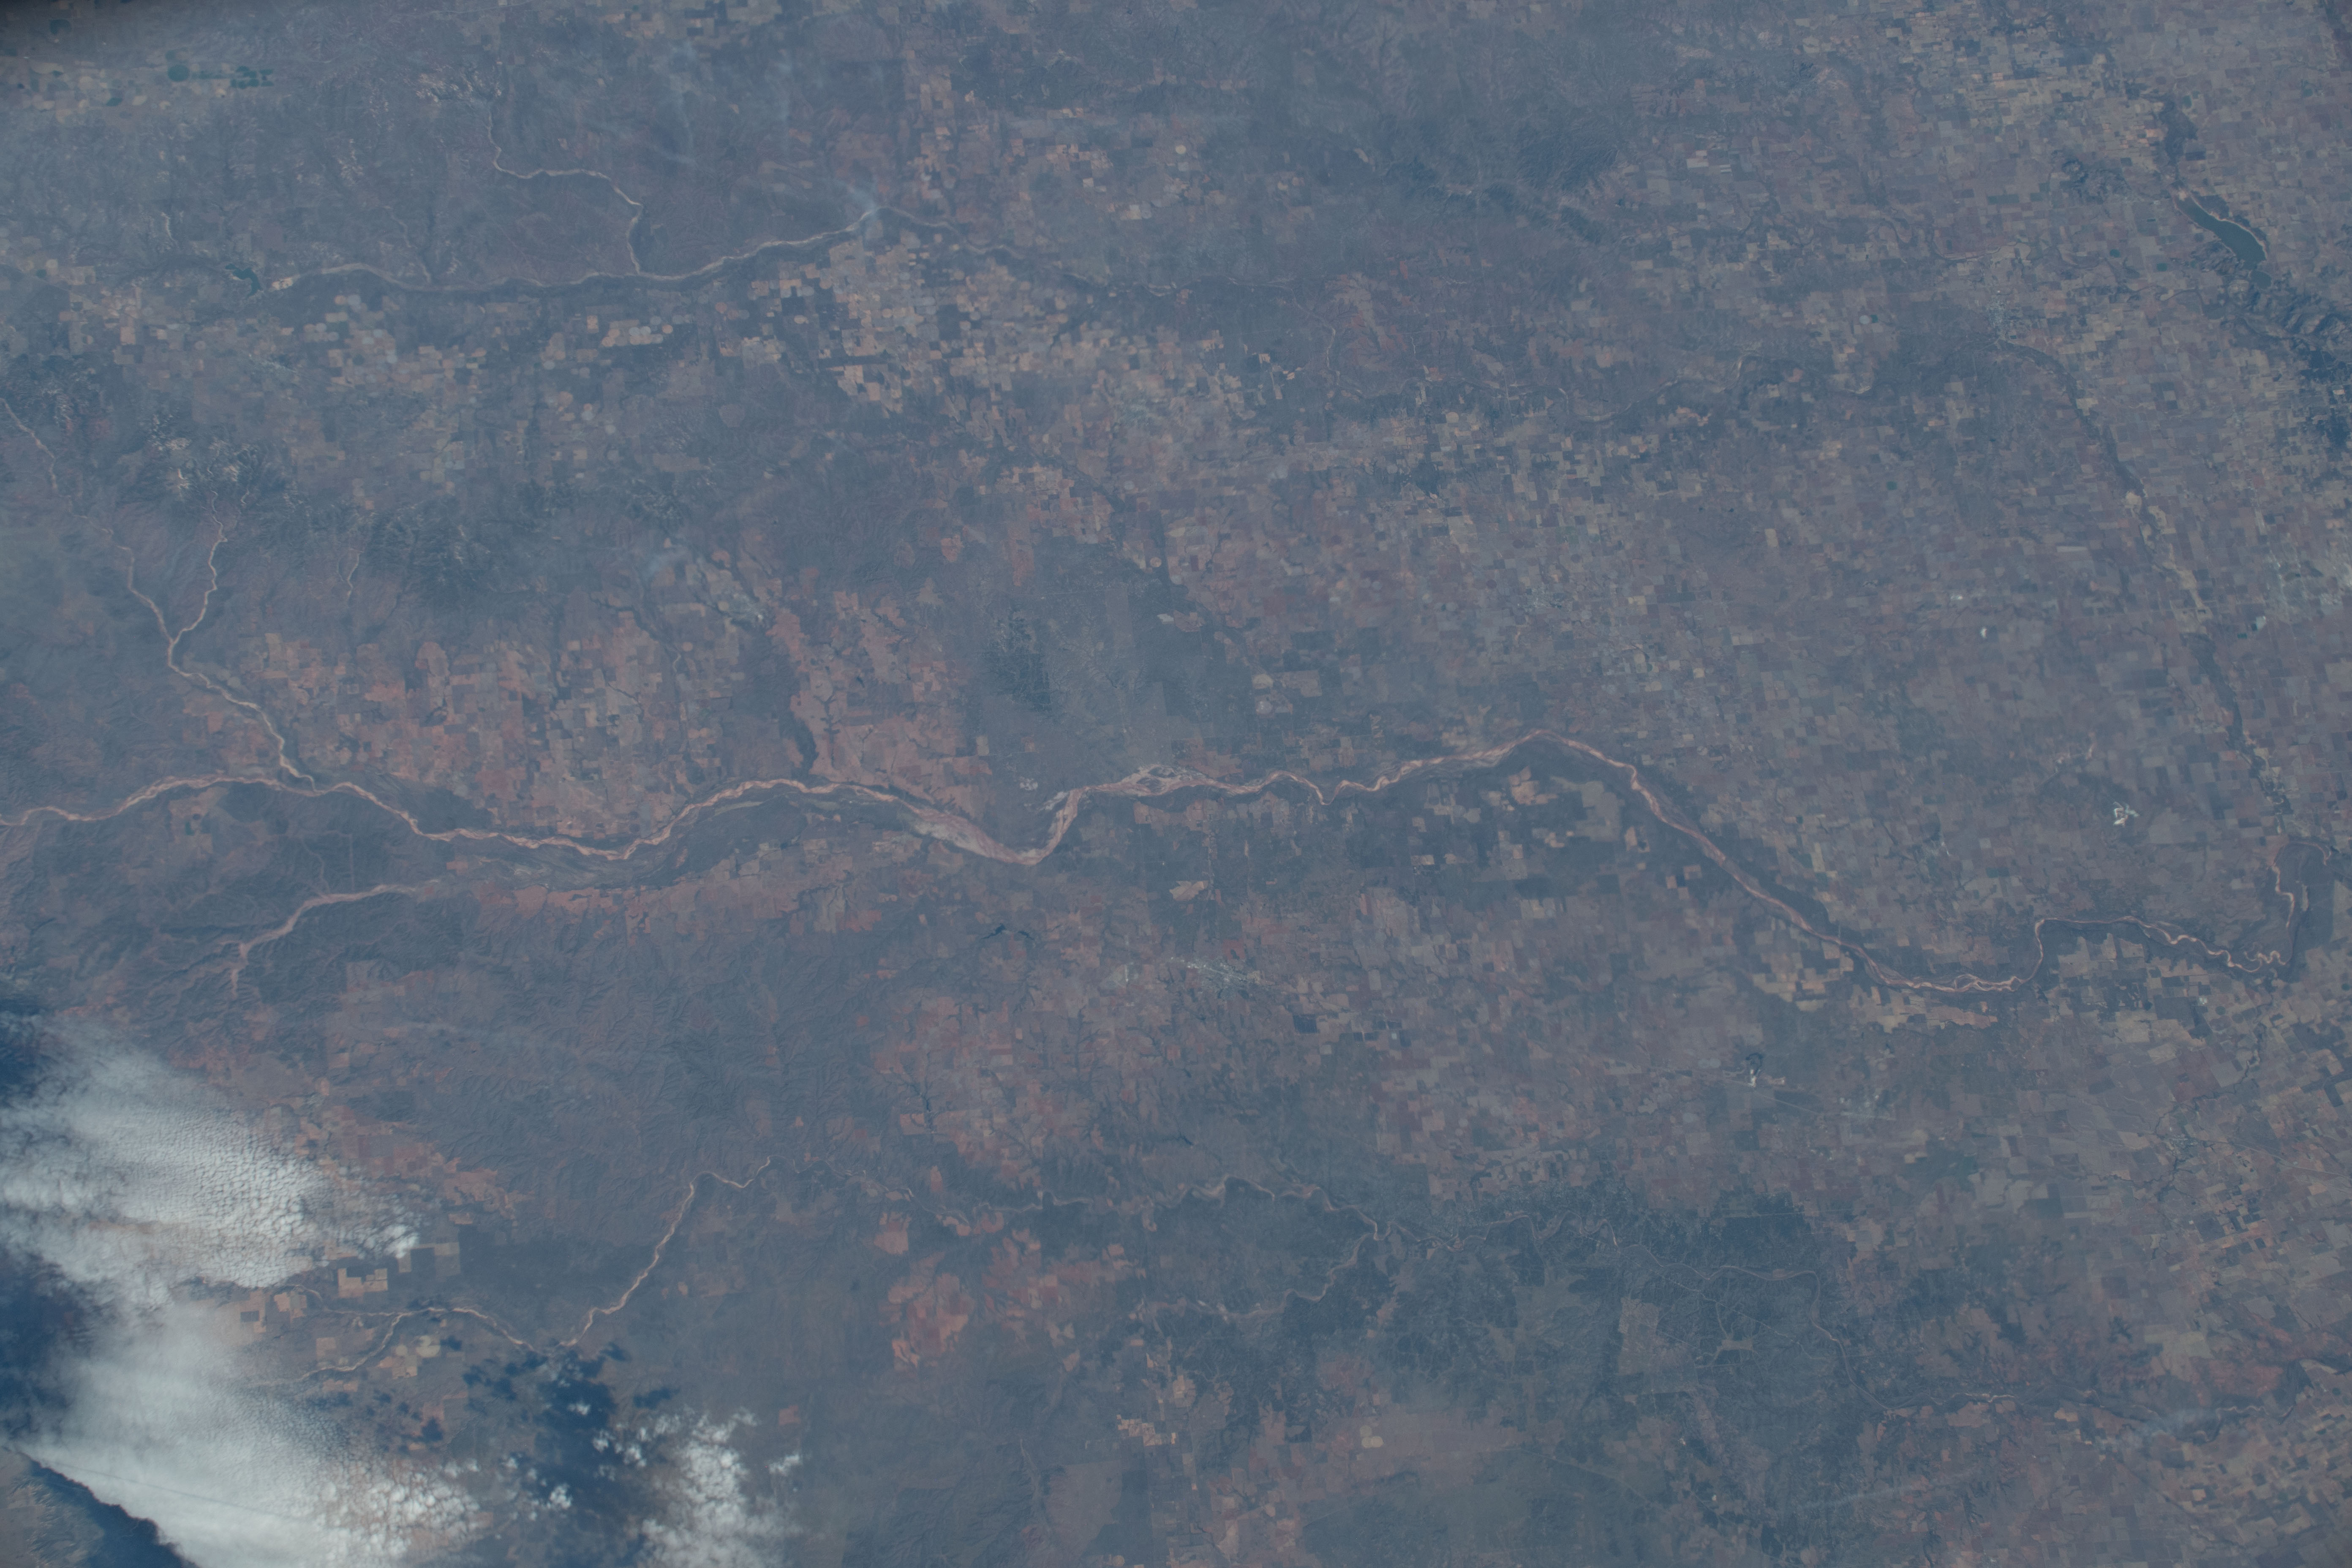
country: USA-TEXAS
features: NOT SPECIFIED, AGRICULTRAL FIELDS, RED RIVER
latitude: 34.5
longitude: -100.1
